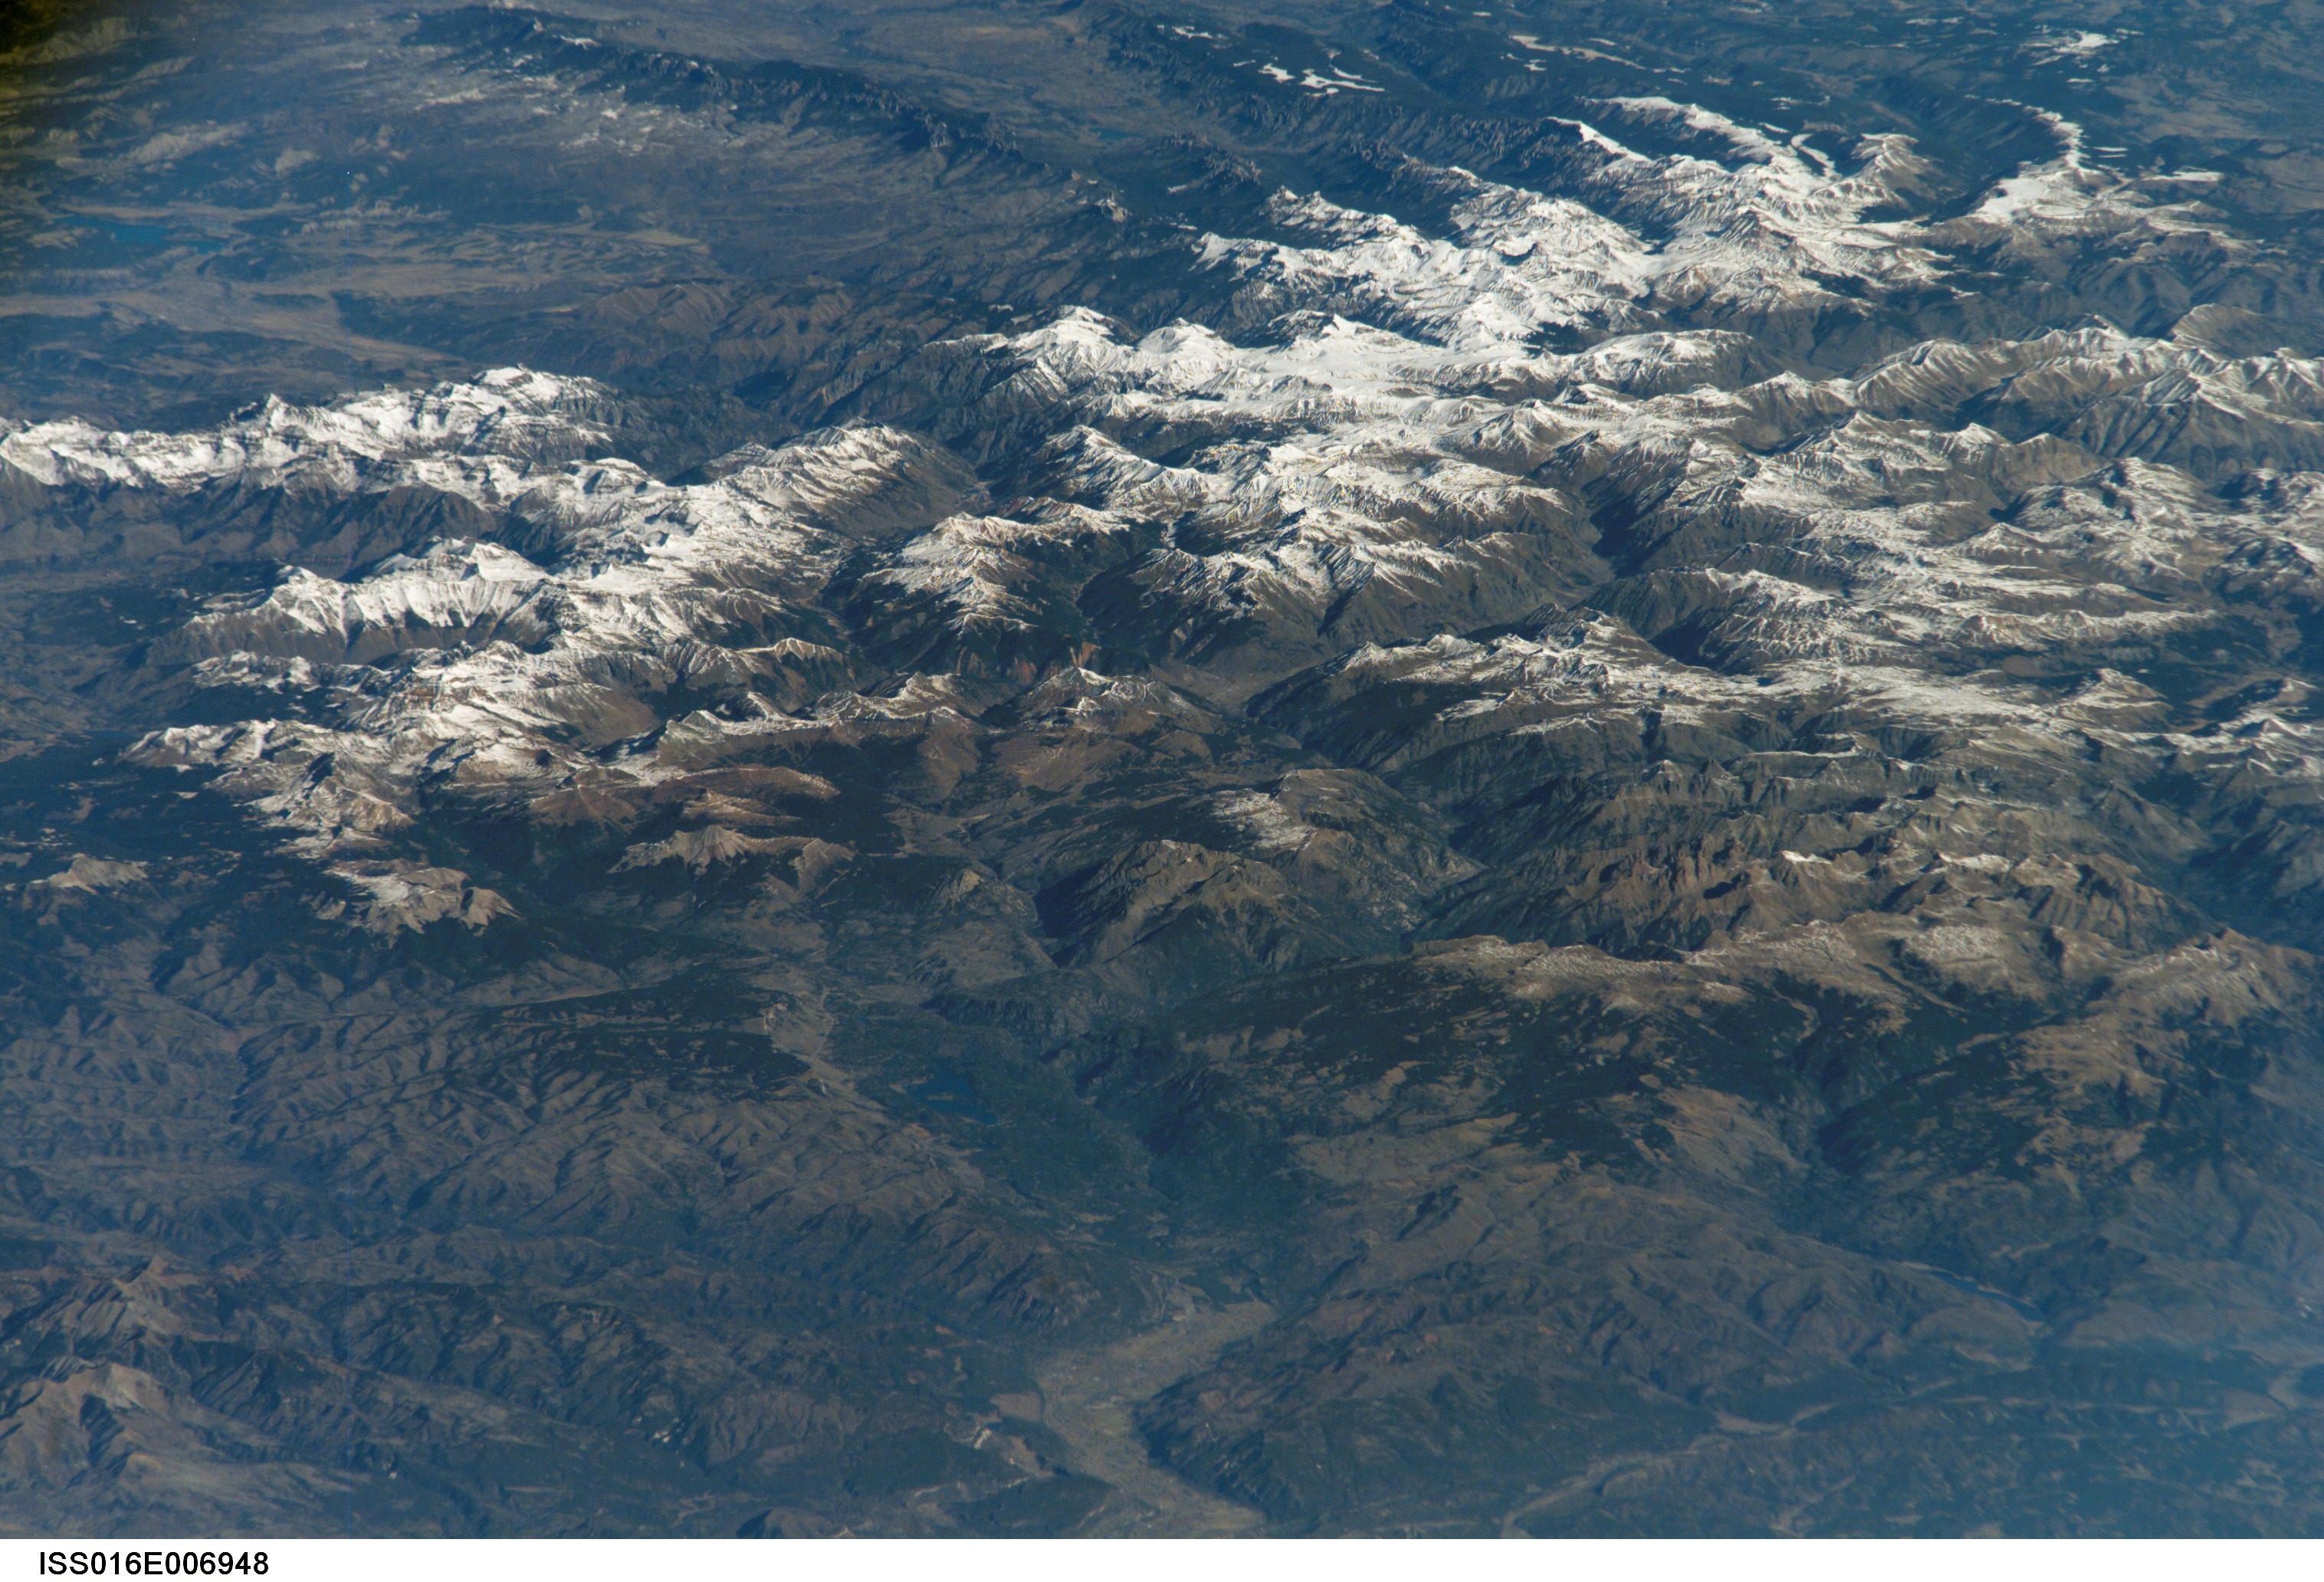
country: USA-COLORADO
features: PAN-SAN JUAN MTS., ELECTRA LAKE
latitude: 37.8
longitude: -107.7
